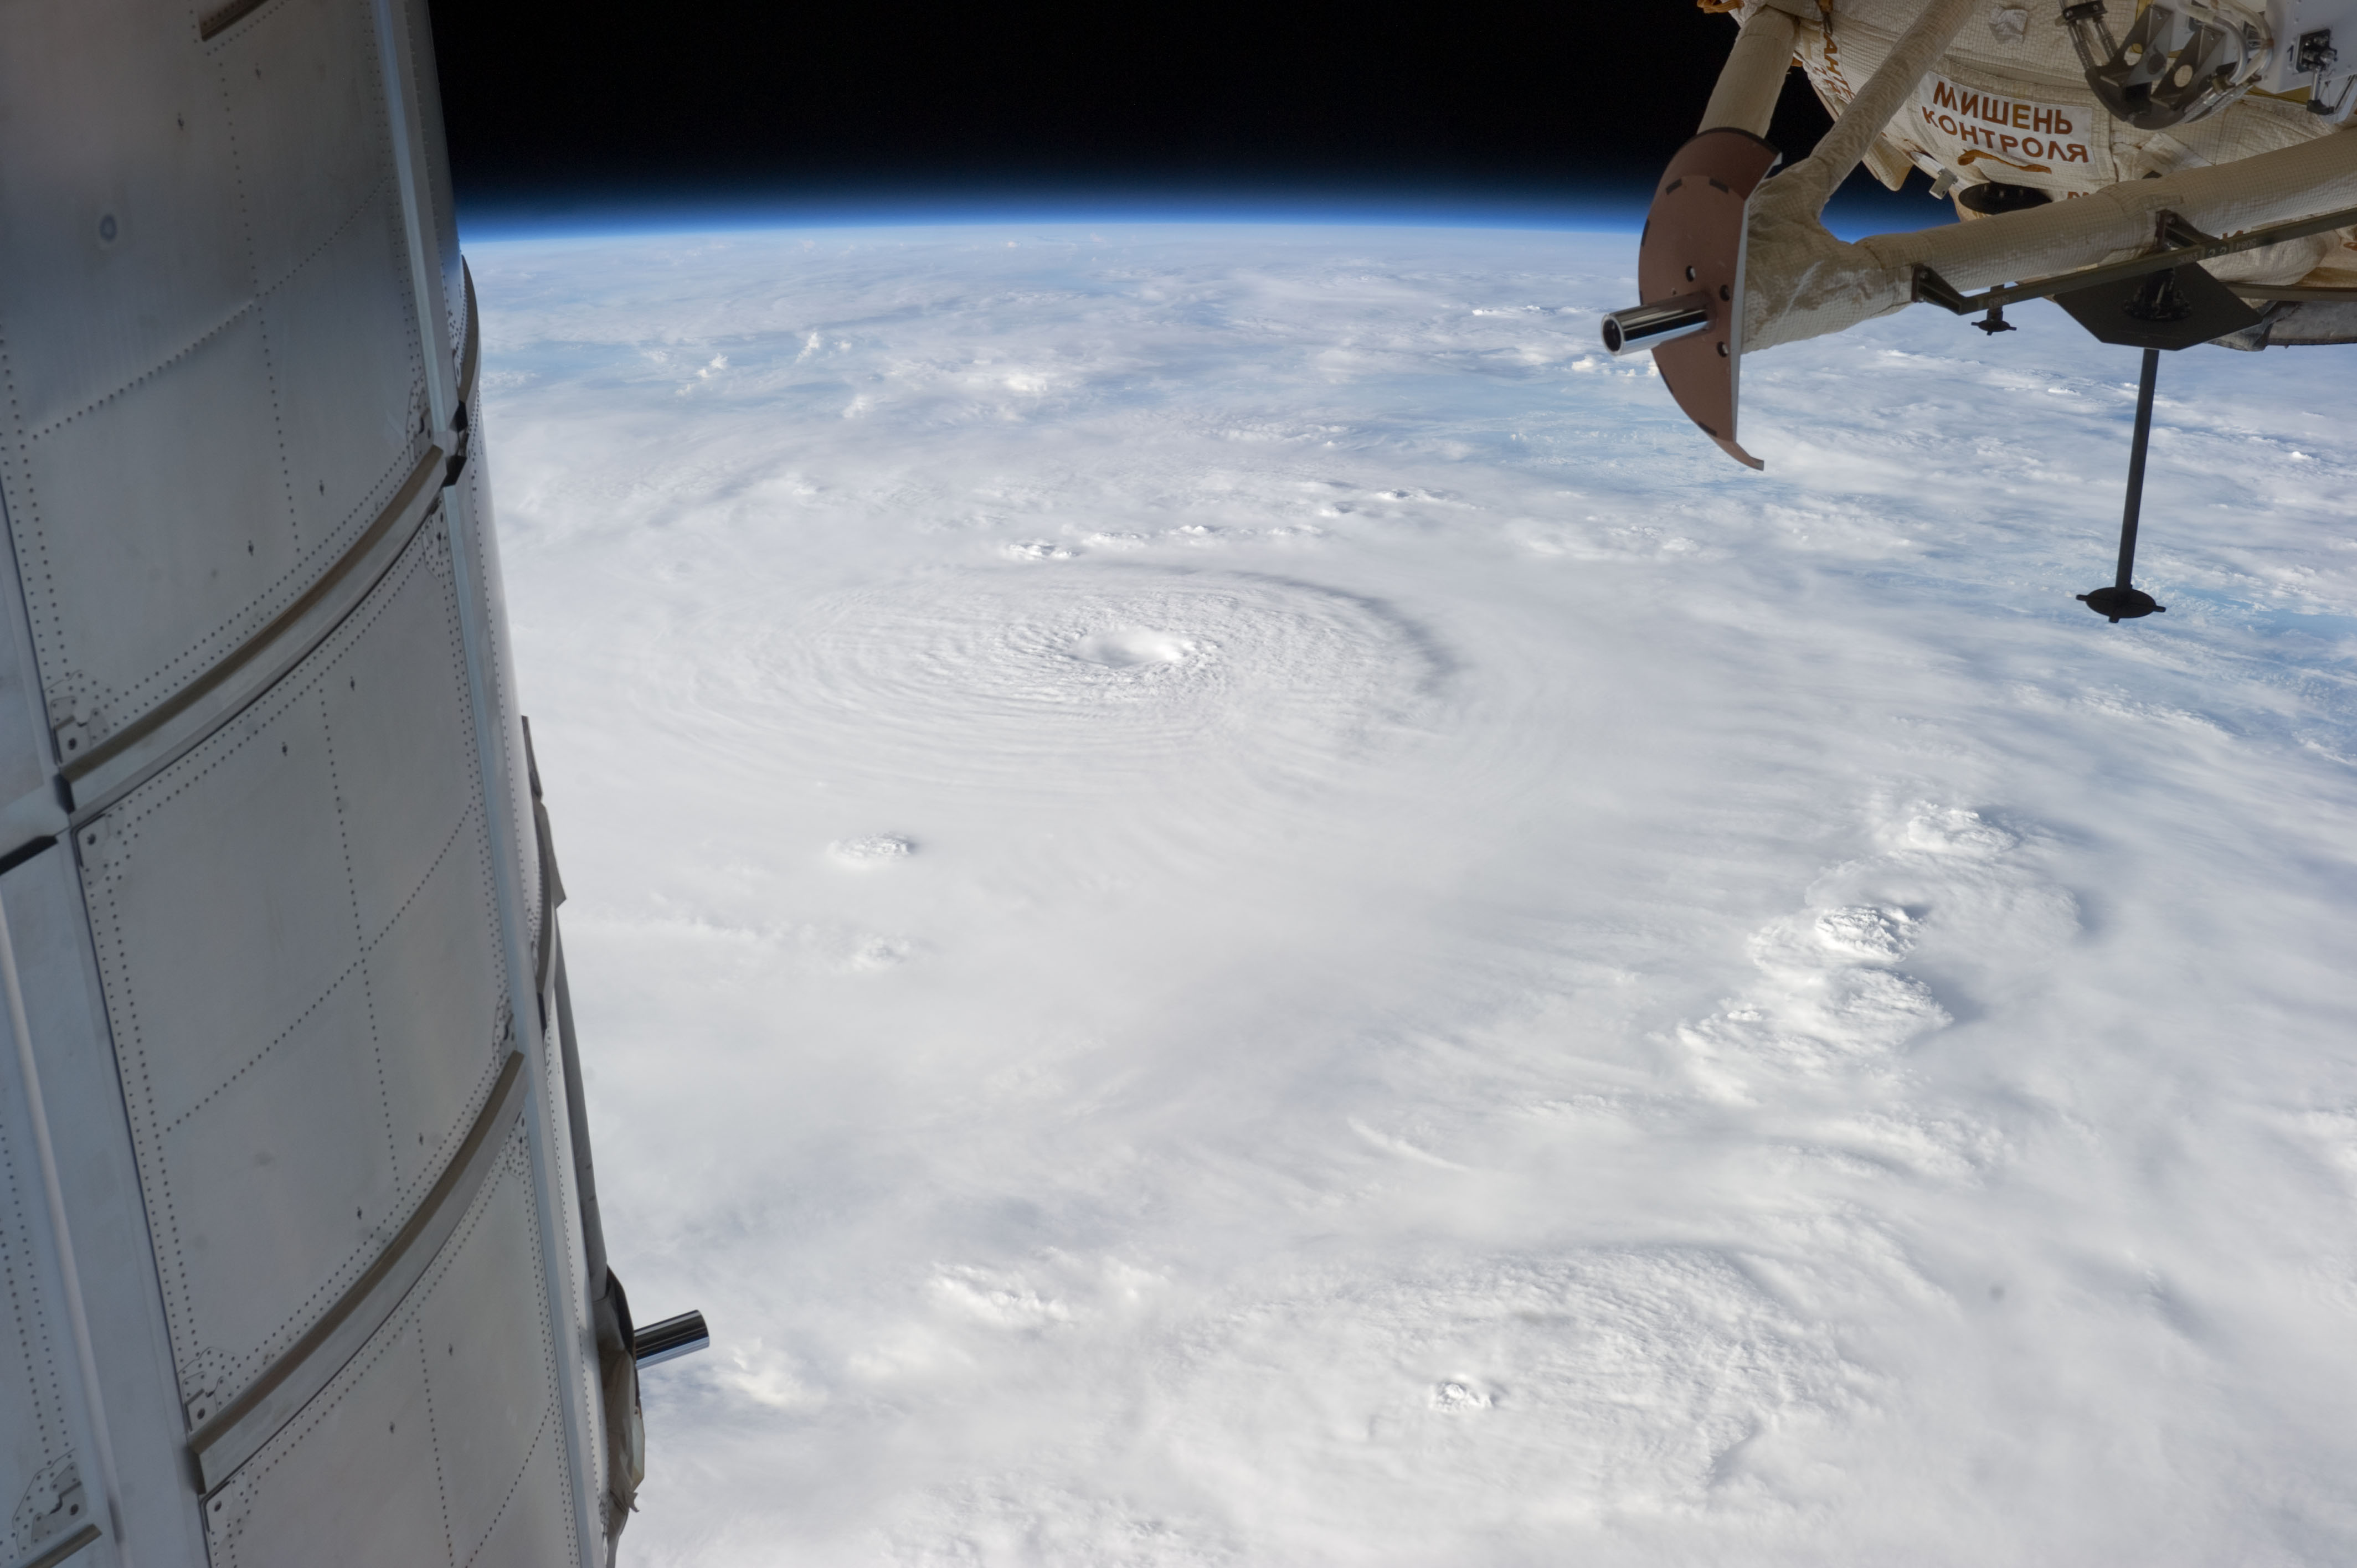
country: PACIFIC OCEAN
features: PAN-SUPER TYPHOON BOPHA, EYE FEATURE, ISS
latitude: 6.0
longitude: 137.5
